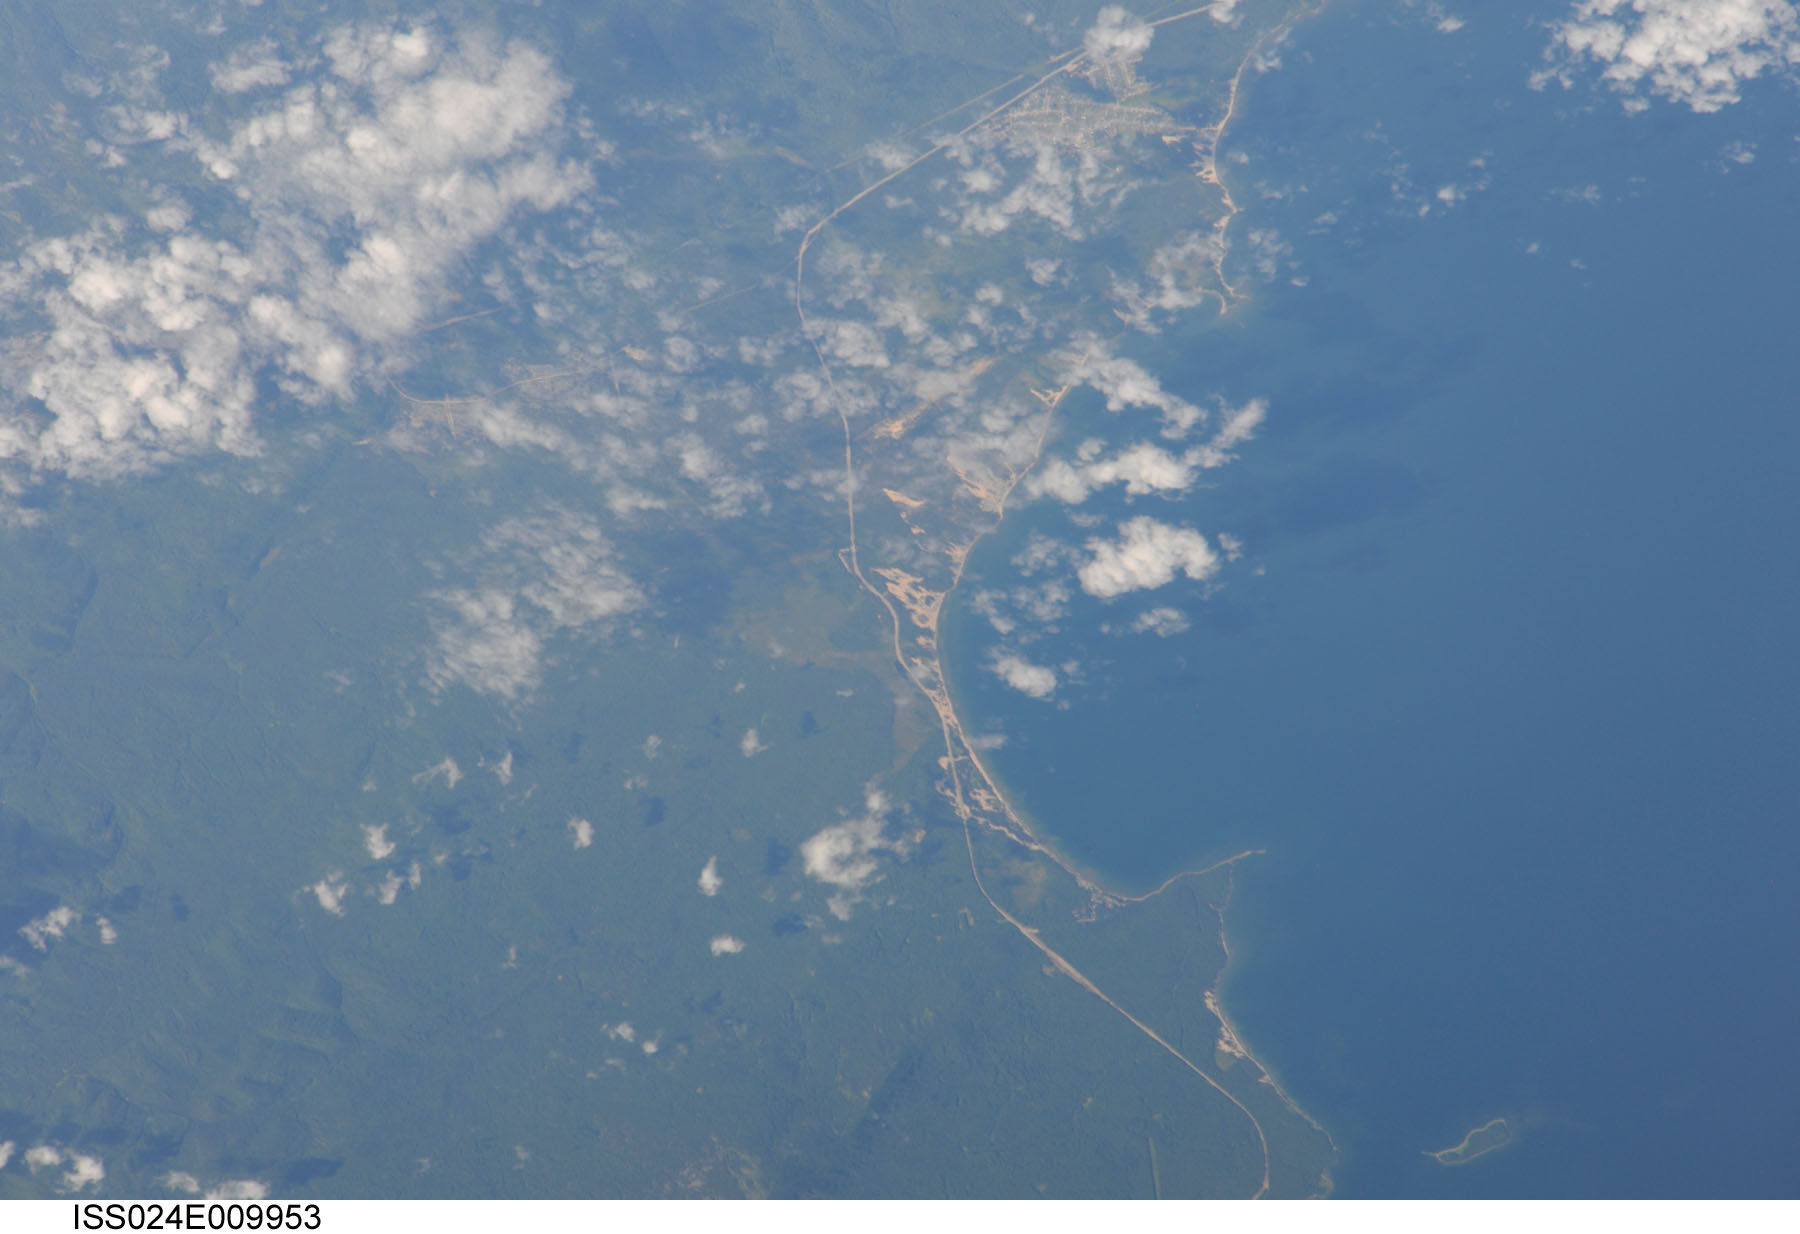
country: RUSSIAN FEDERATION
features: BEZYMYANKA, GORYANCHINSK, EAST SHORE OF LAKE BAIKAL
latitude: 53.0
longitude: 108.3
